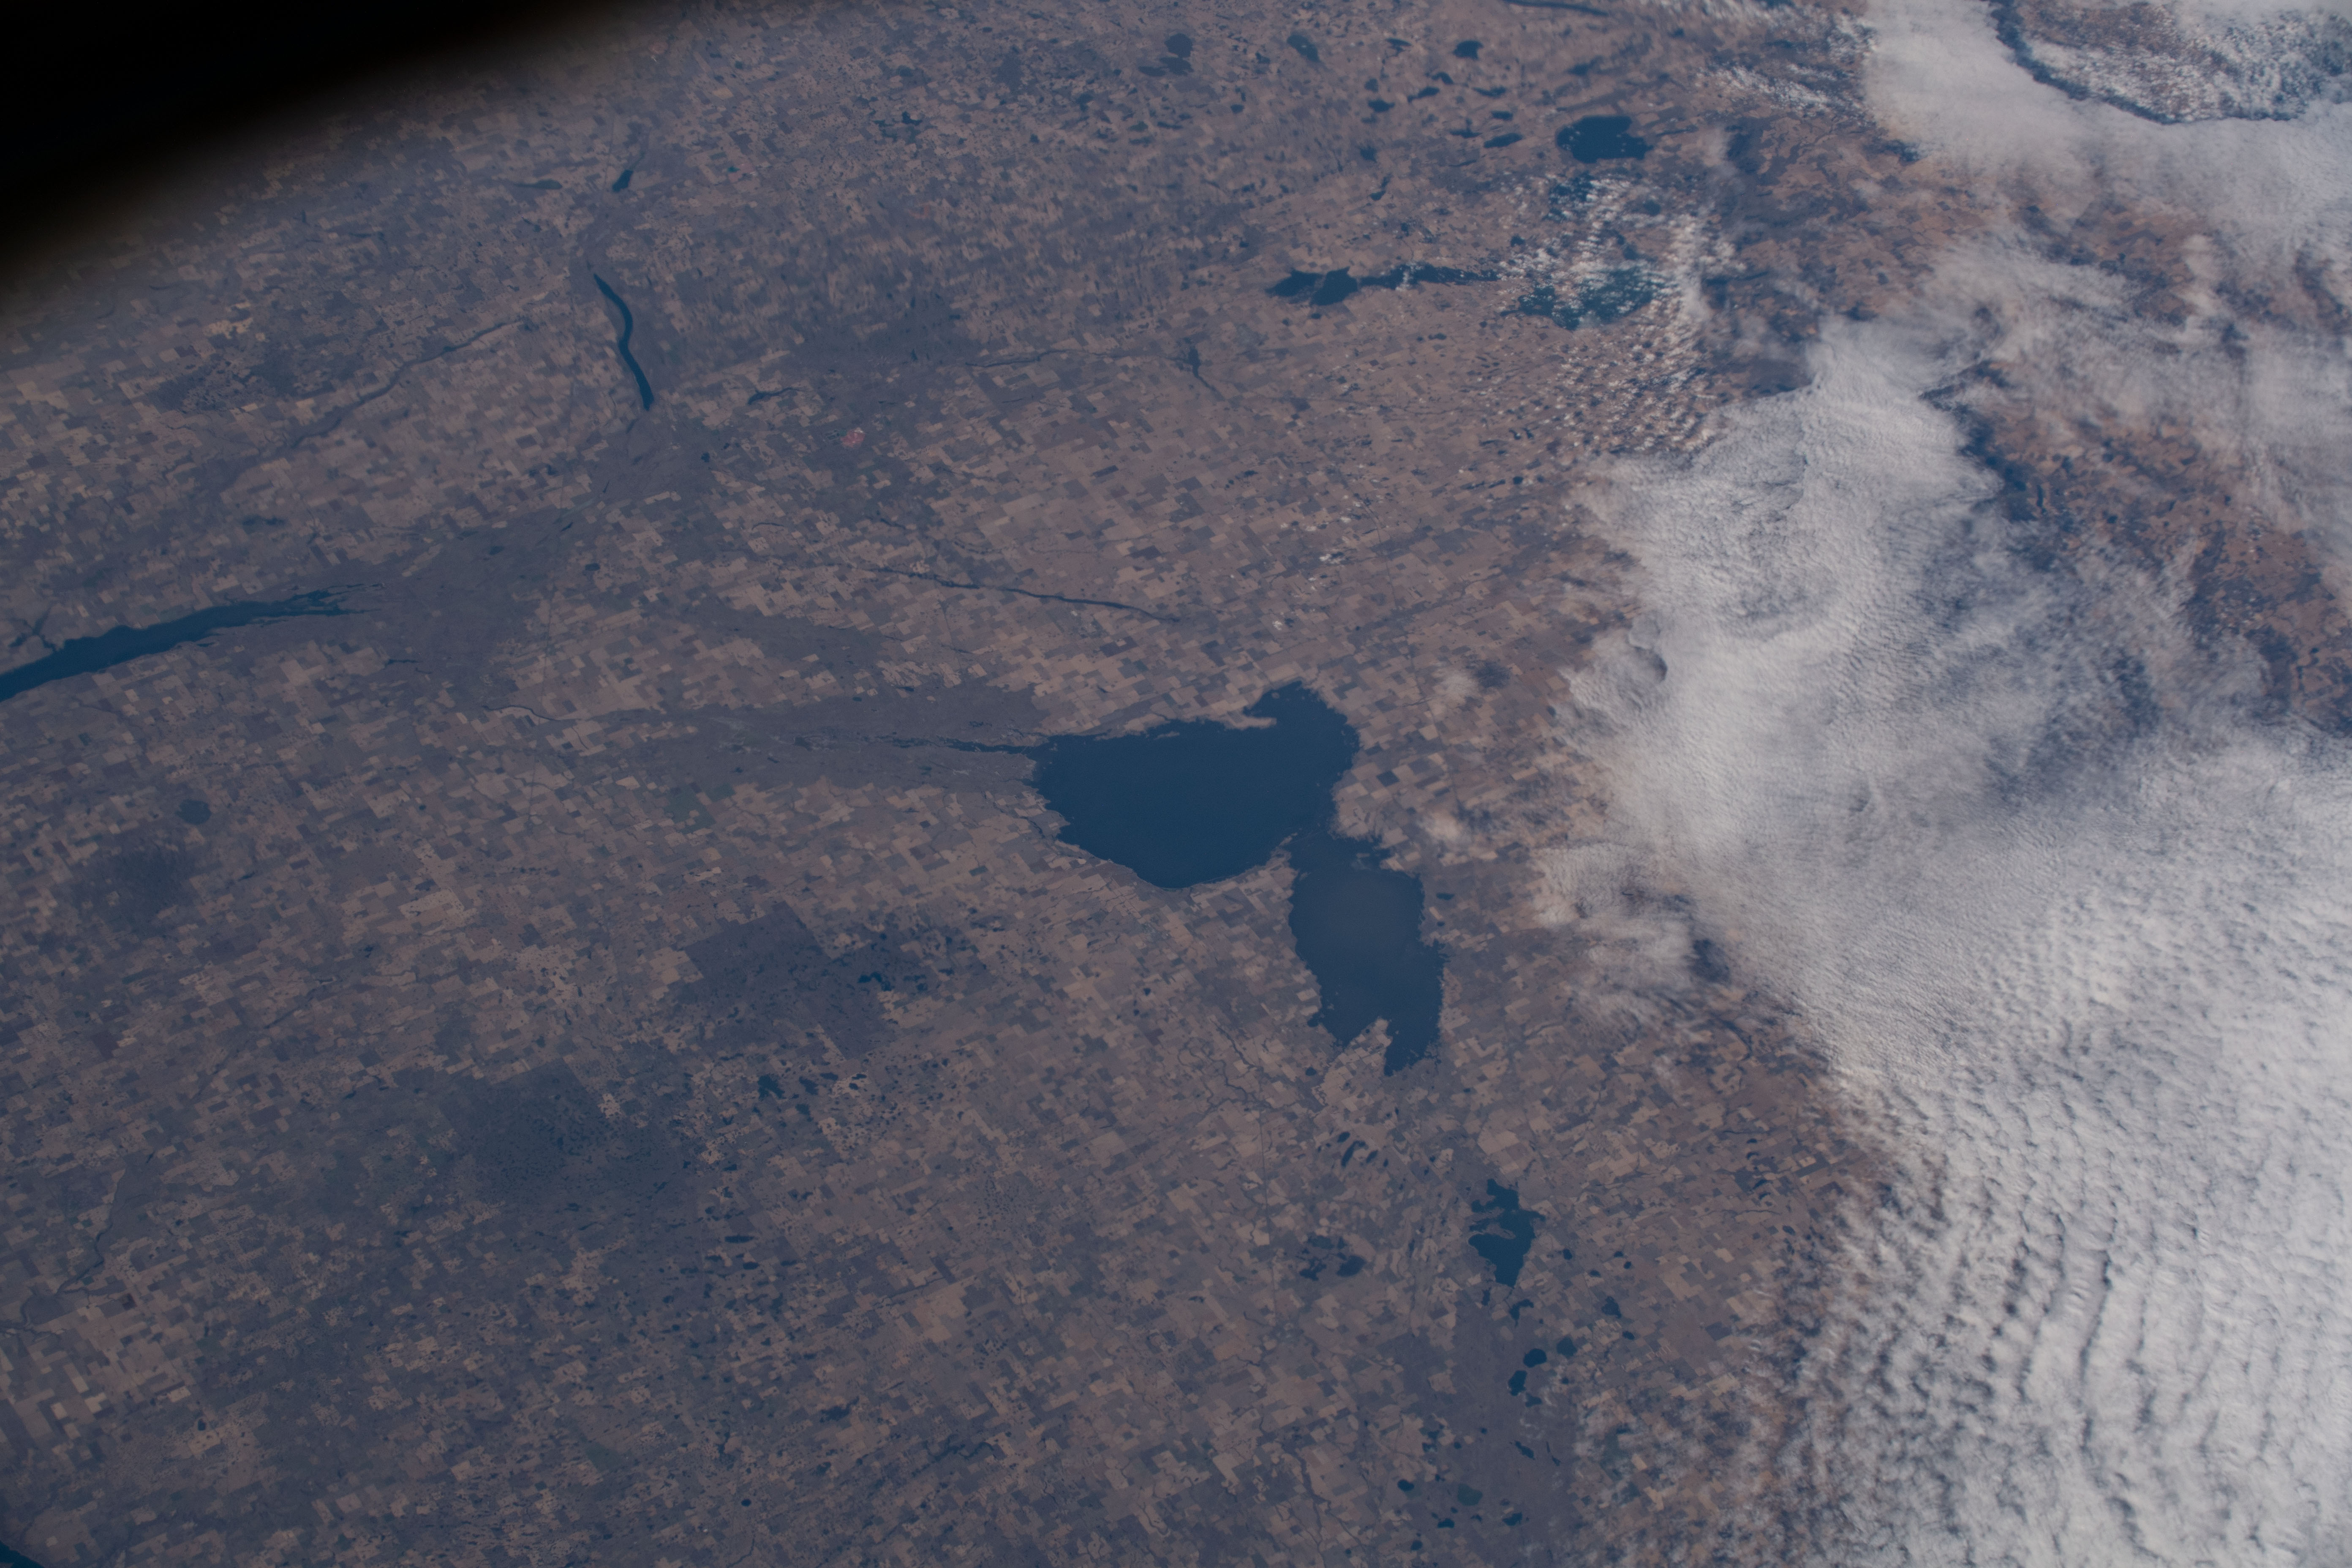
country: CANADA-S
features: QUILL LAKES
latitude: 51.9
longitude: -104.3
